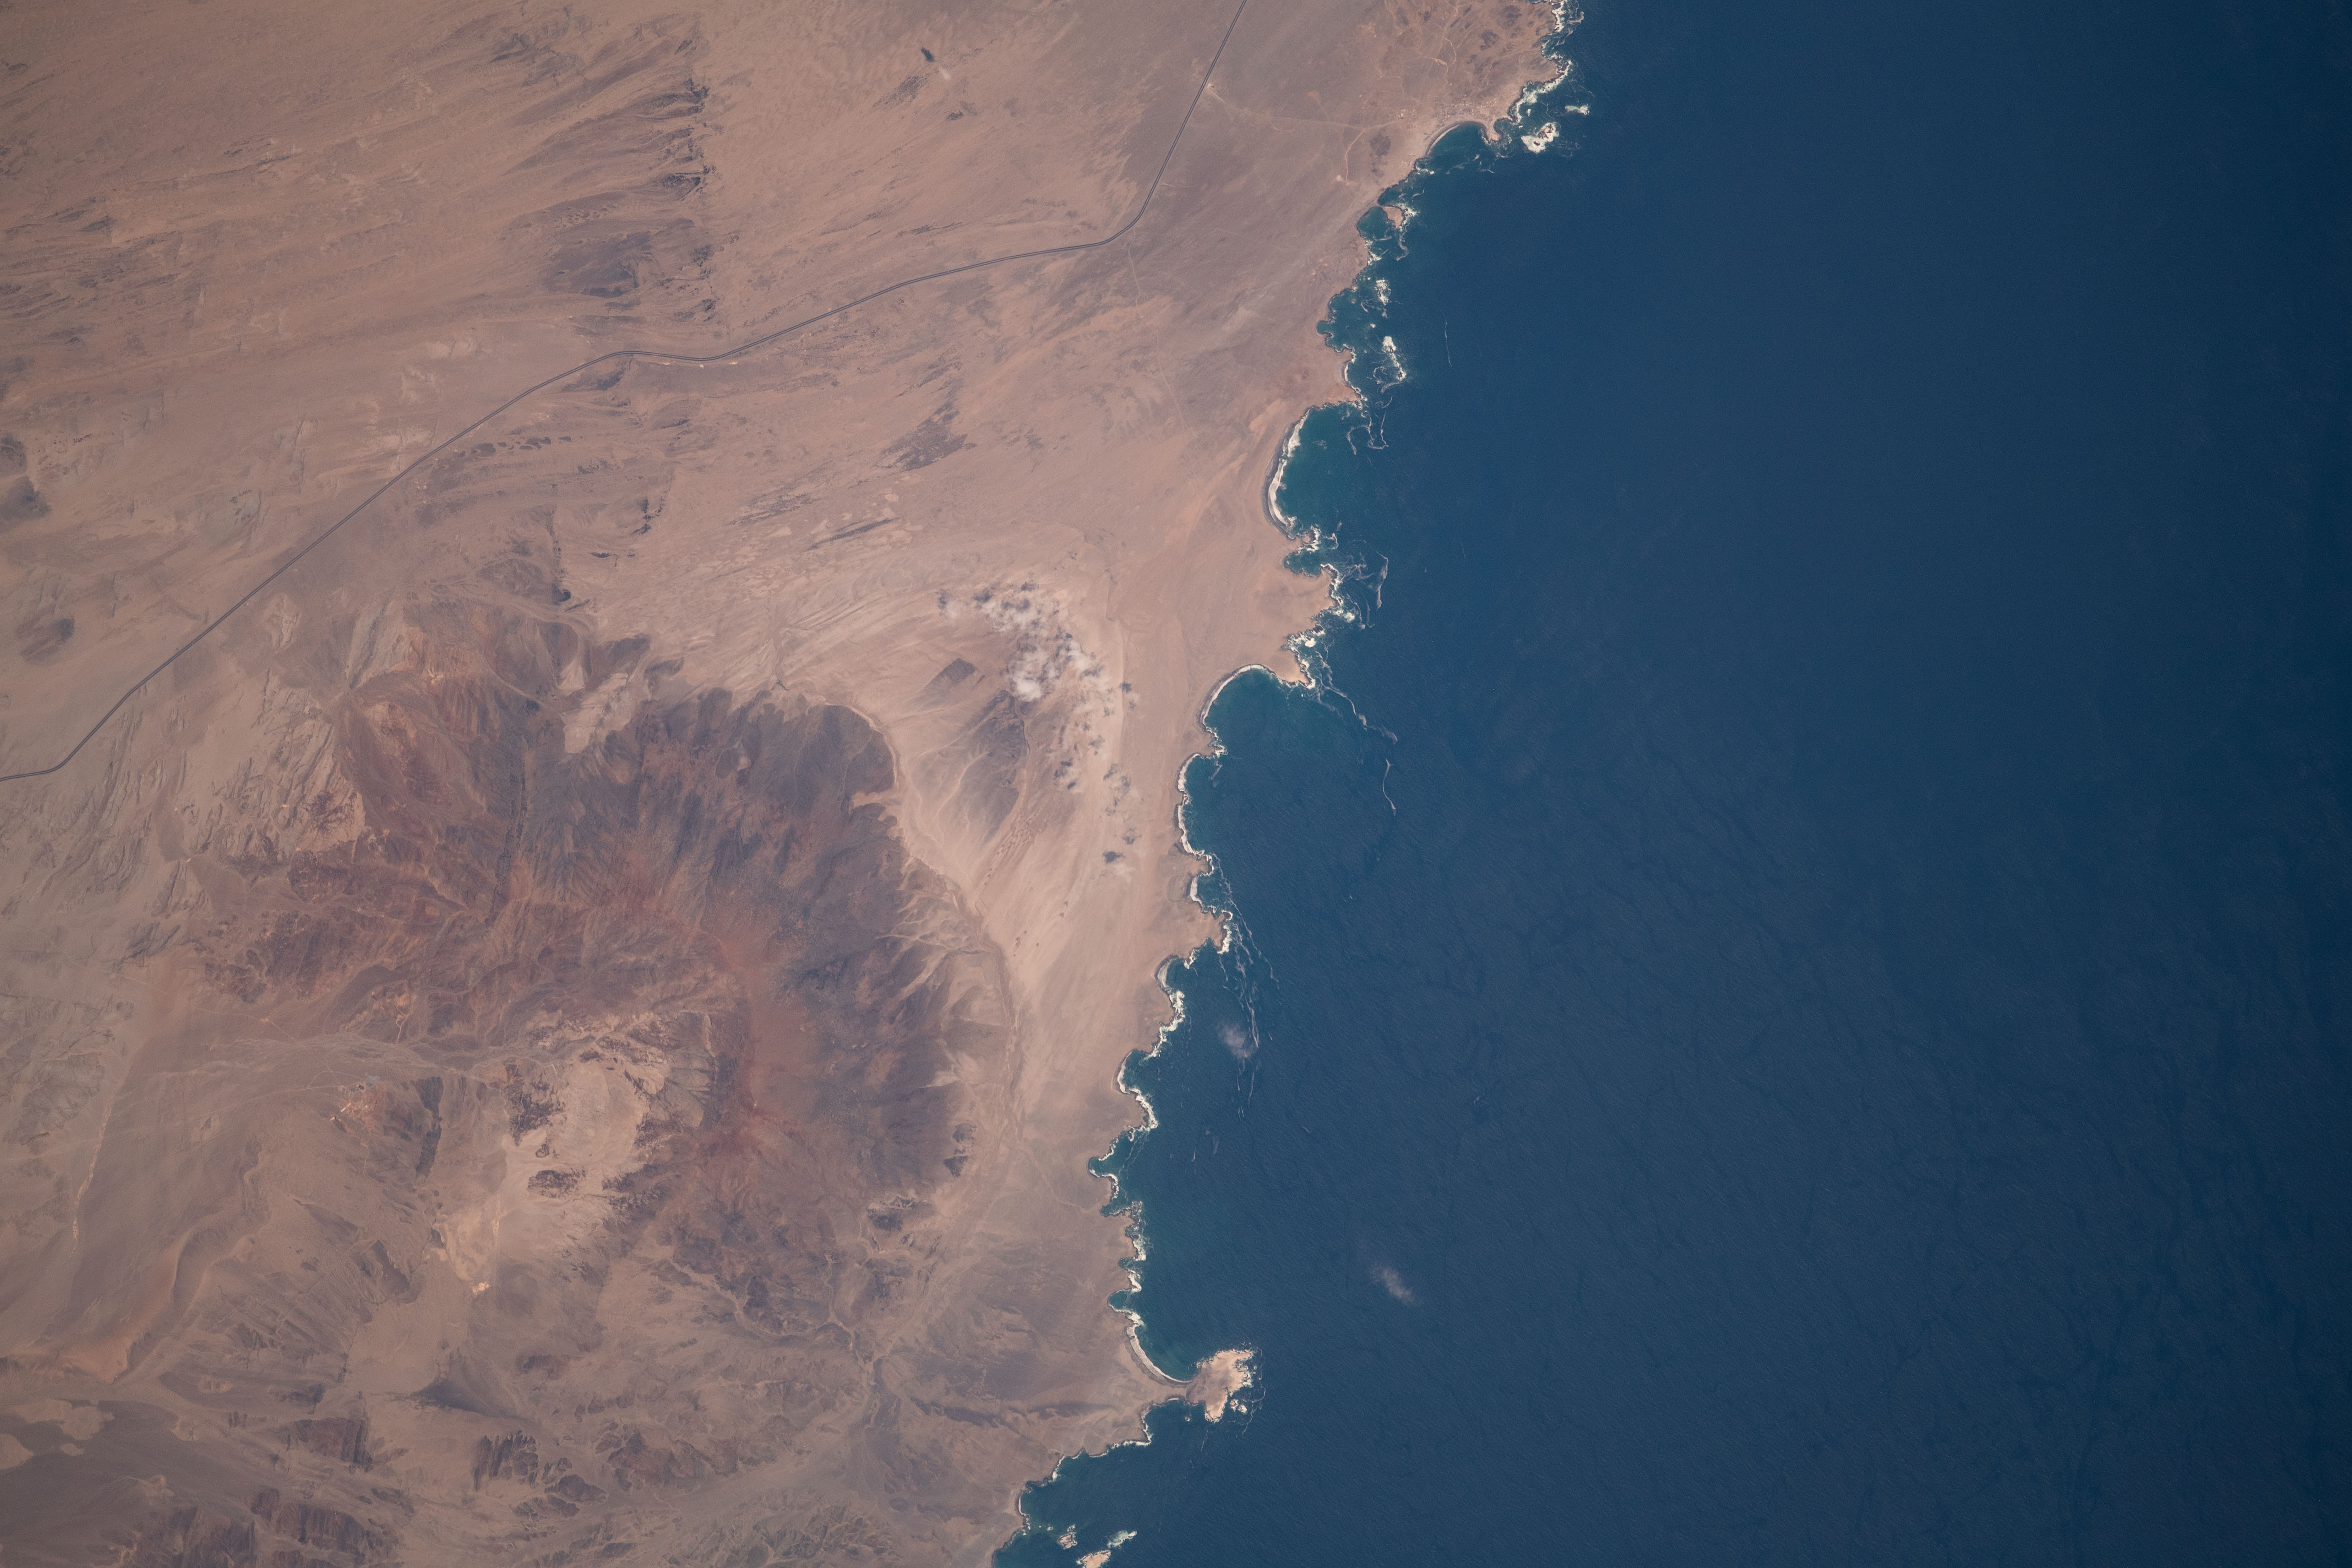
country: PERU
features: COASTLINE
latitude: -9.7
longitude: -78.3
